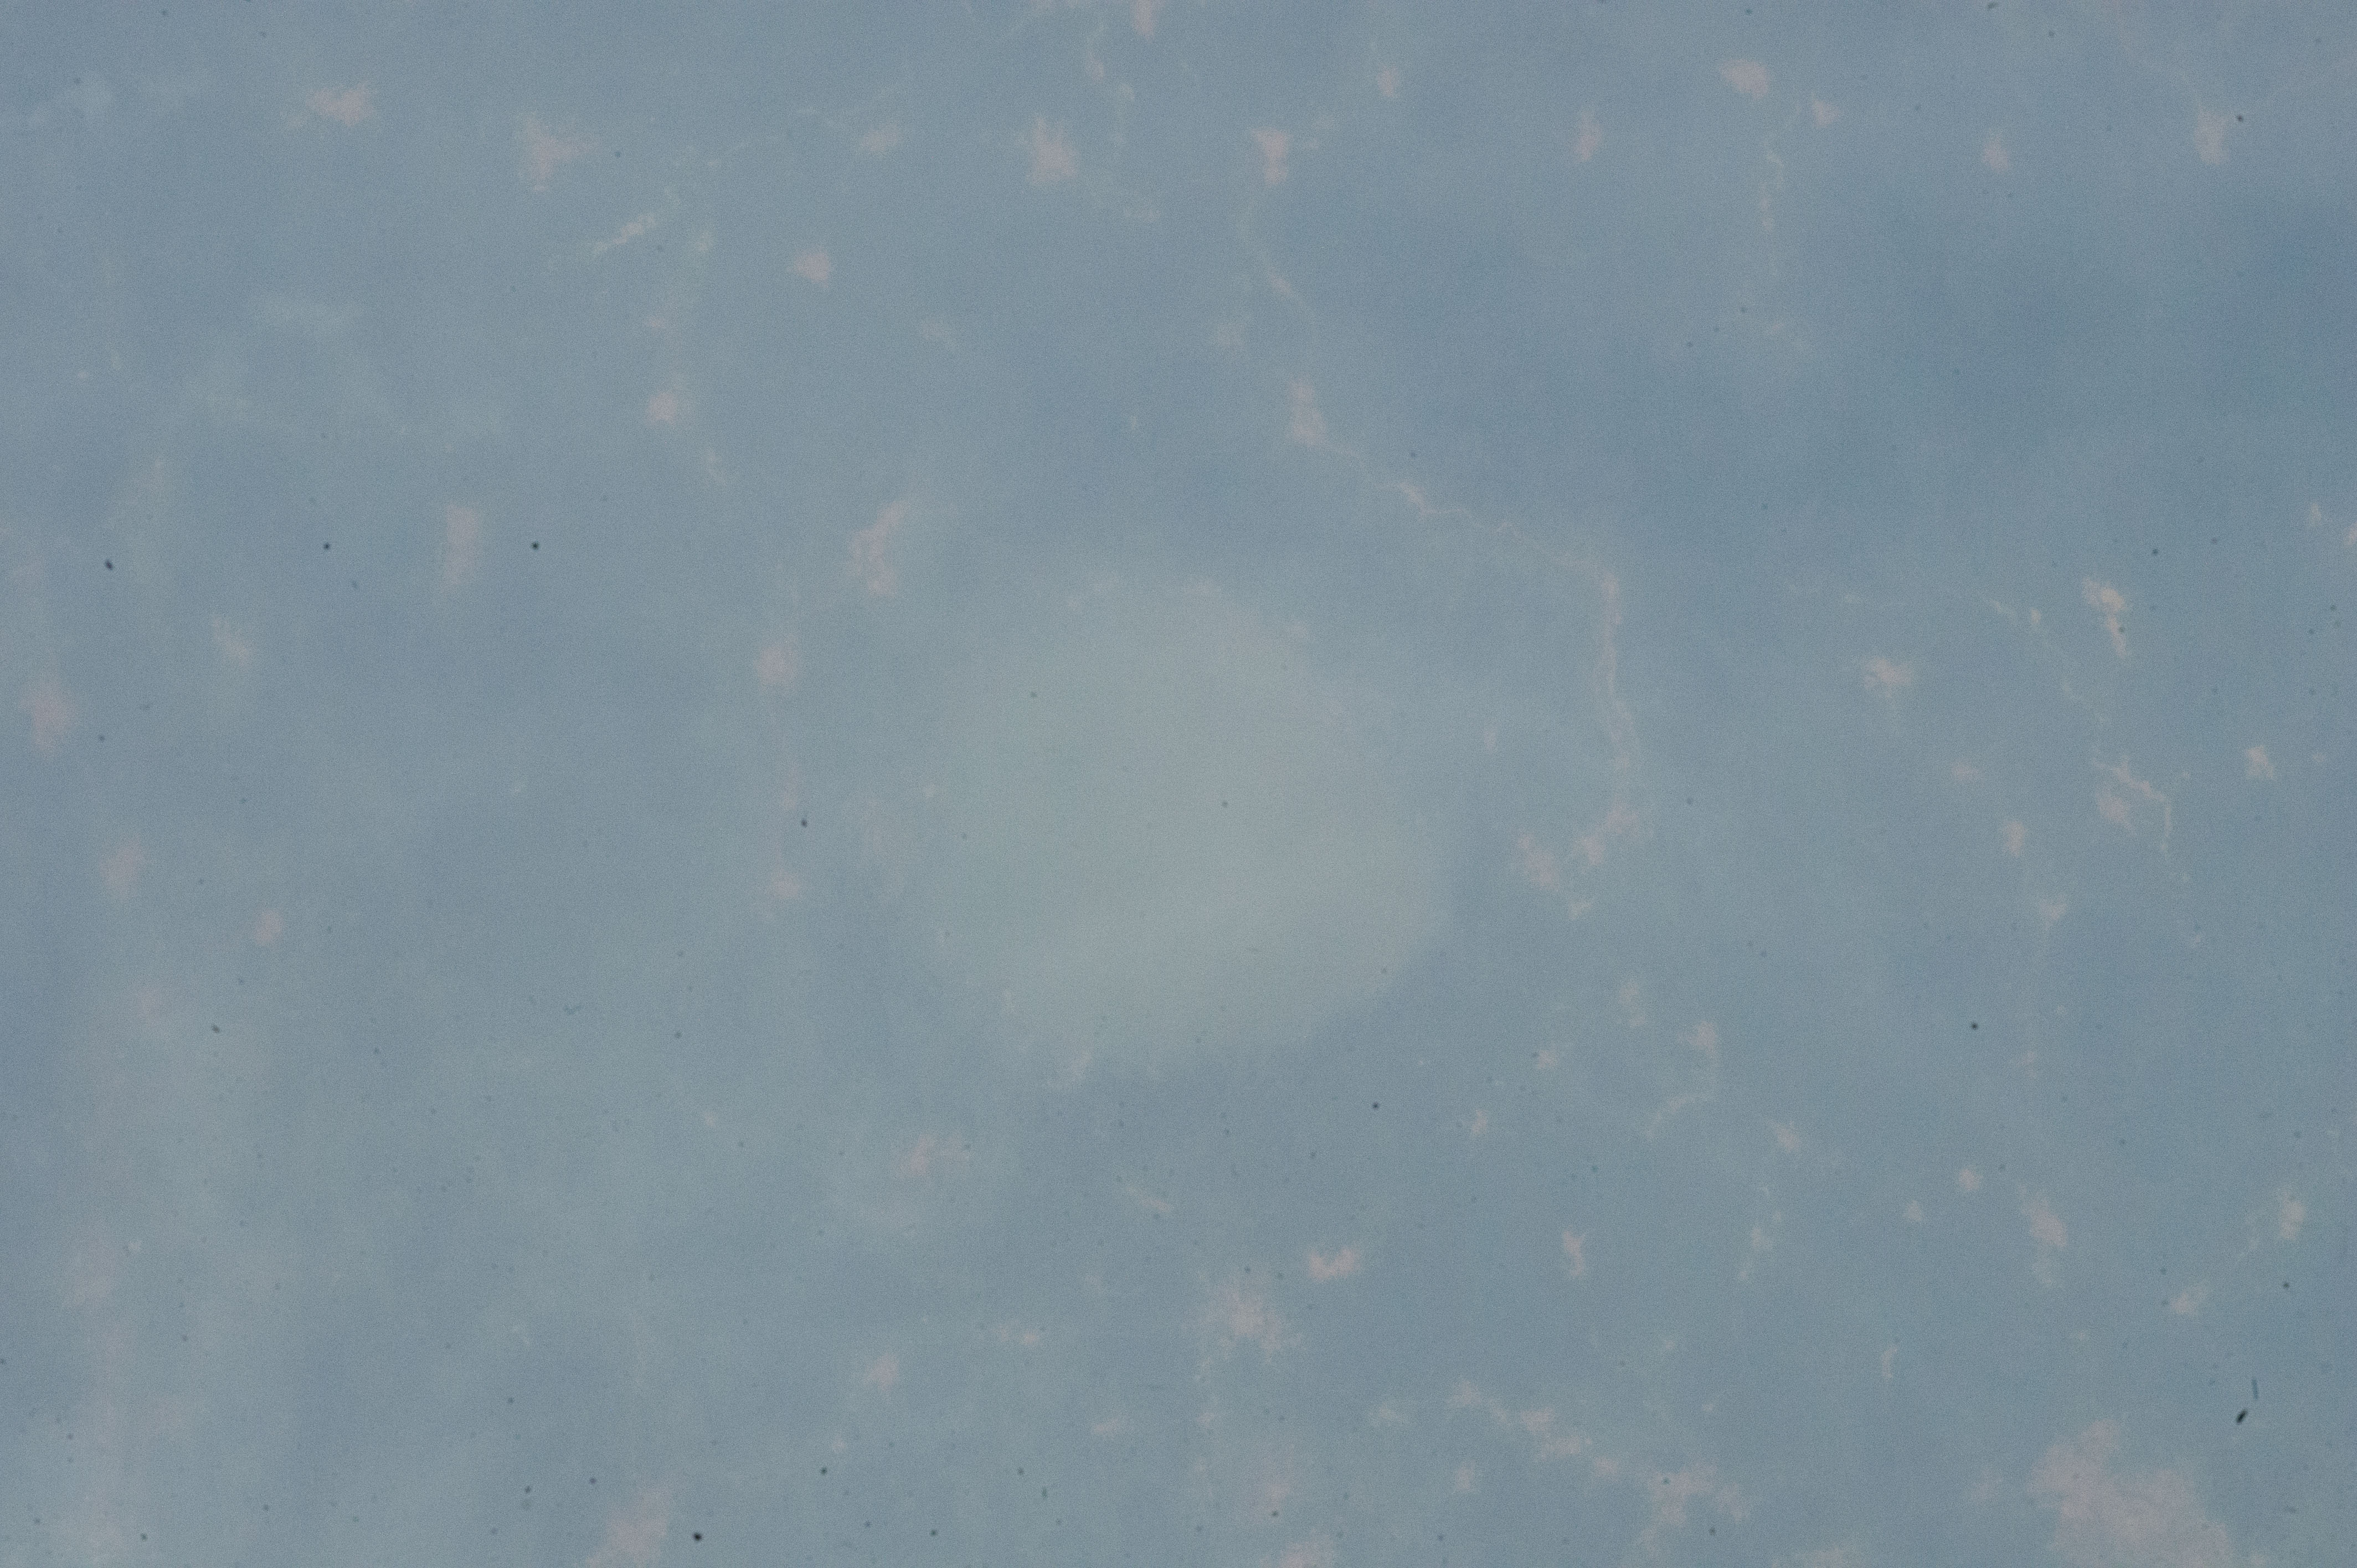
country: GHANA
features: BOSUMTWI IMPACT CRATER, LAKE, FOREST, ROADS, DENSE HAZE, SOFT
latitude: 6.5
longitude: -1.4
